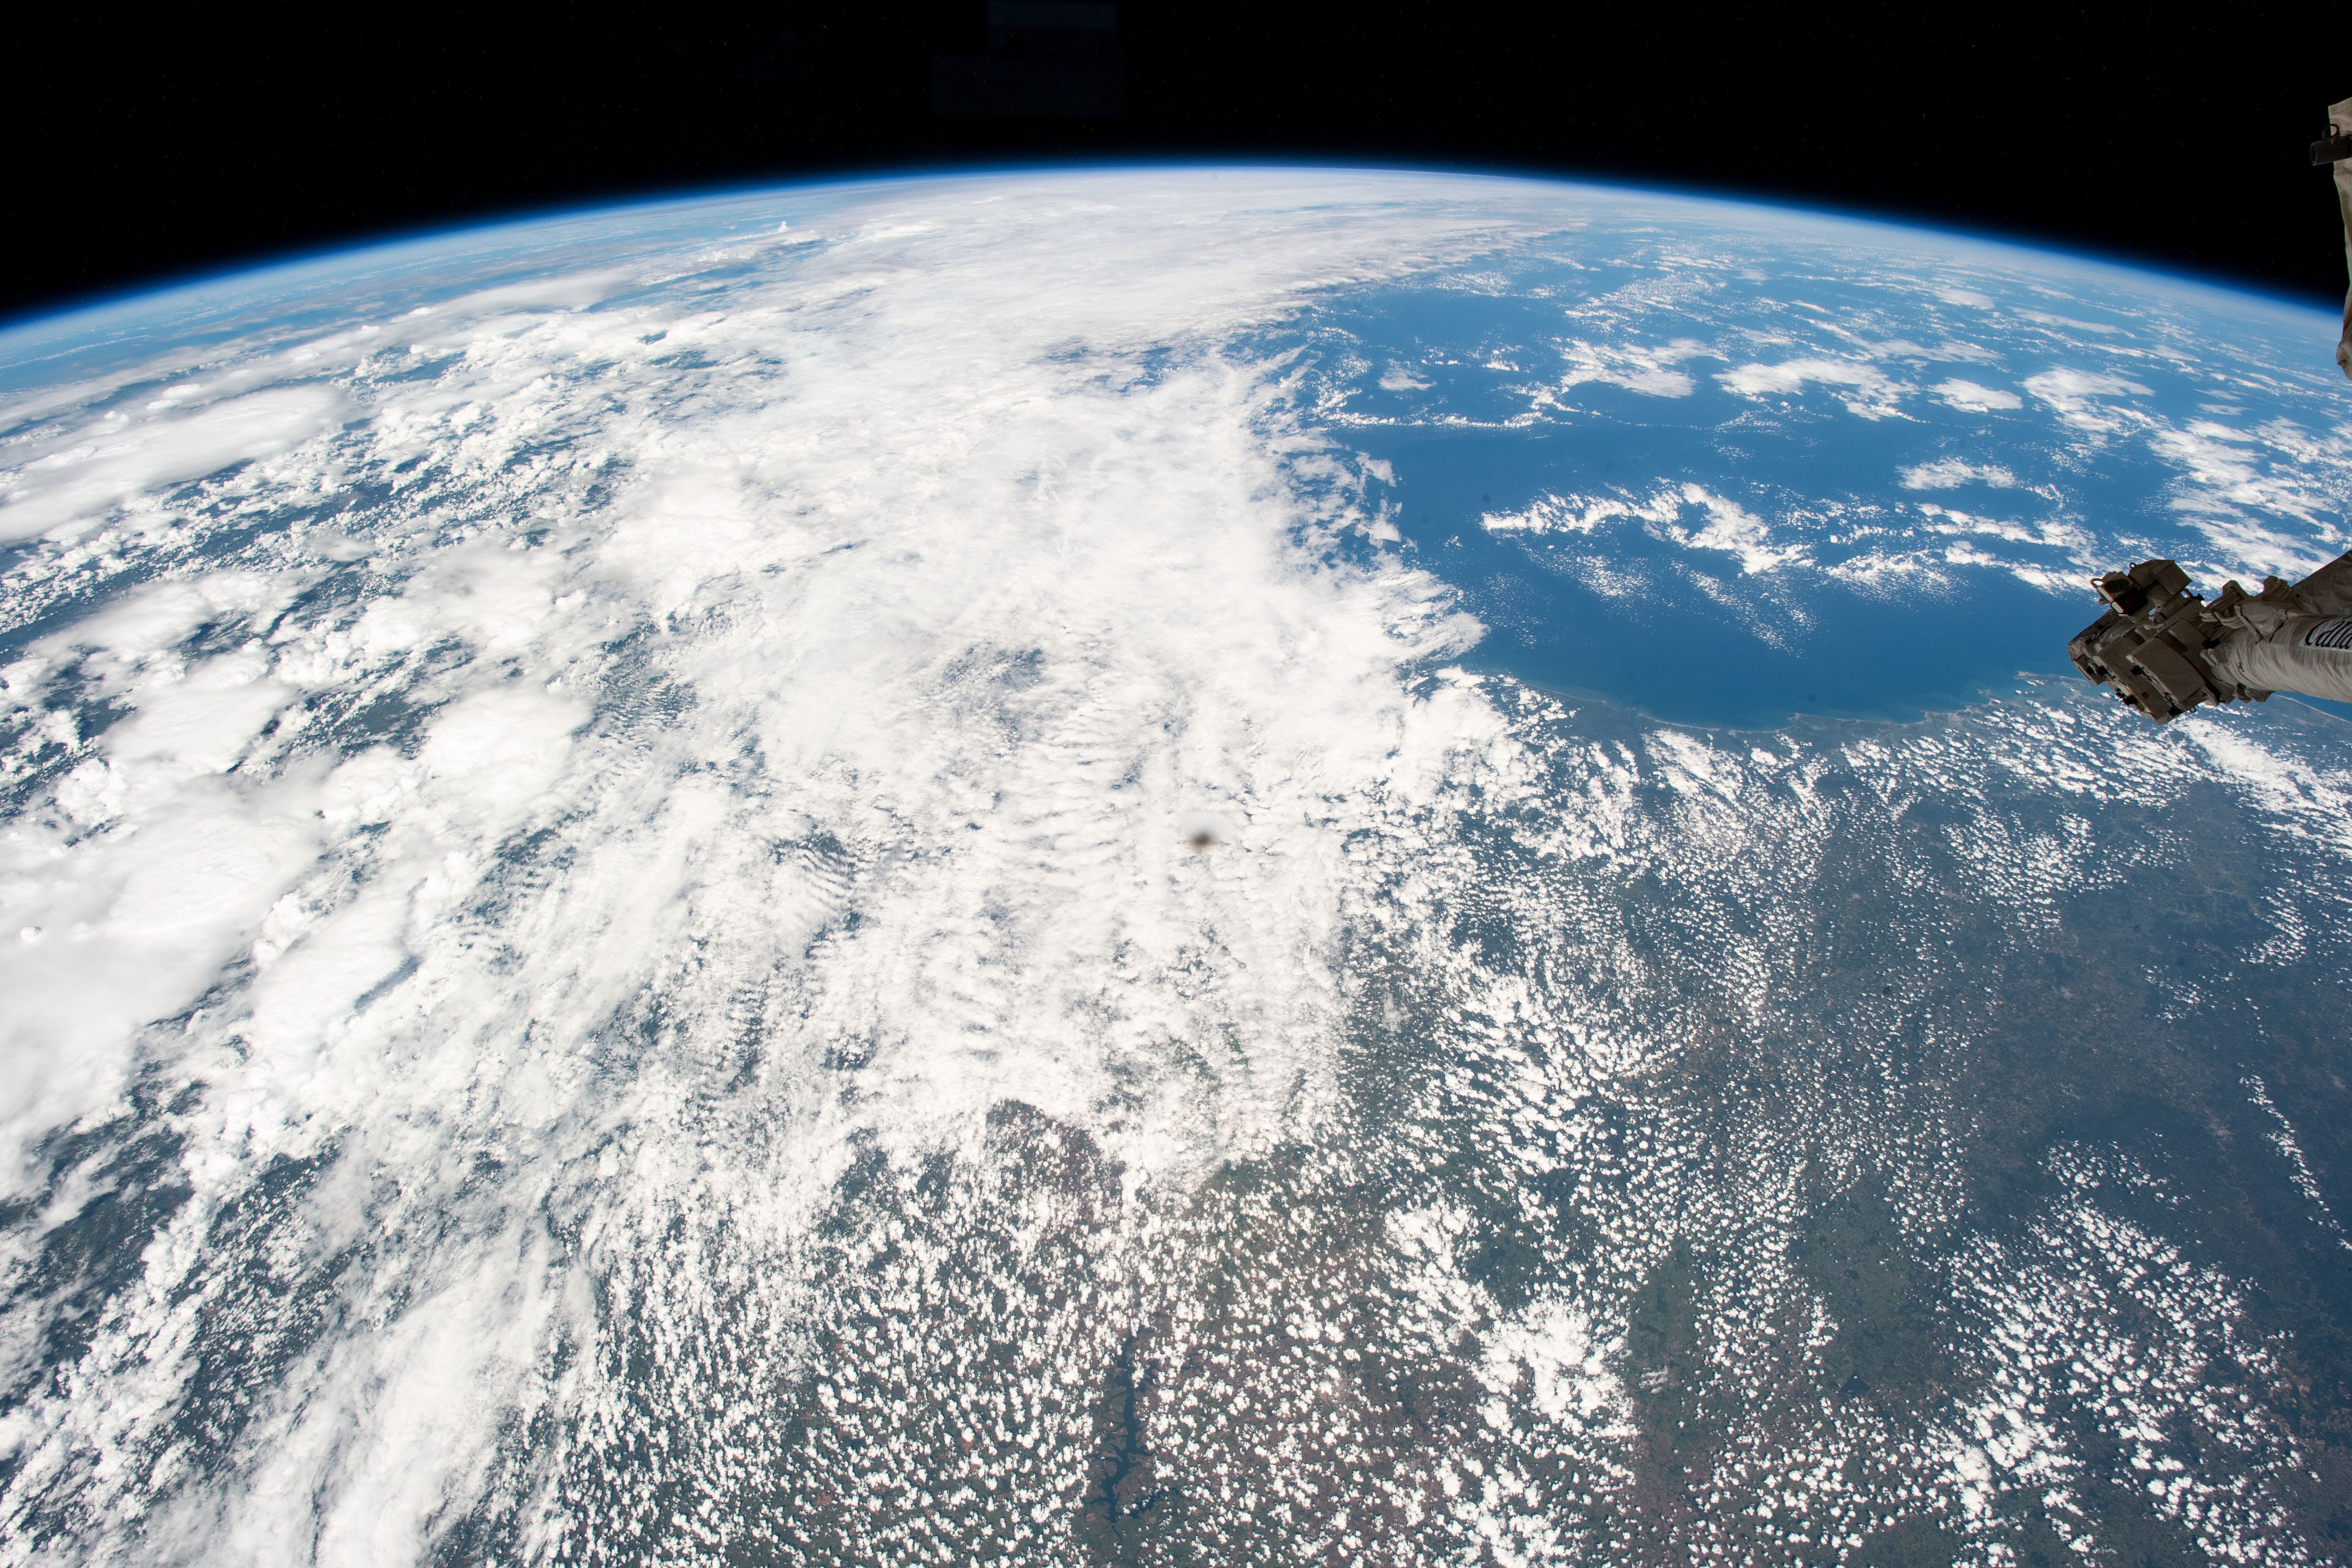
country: BRAZIL
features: ATLANTIC OCEAN, SOUTH AMERICA
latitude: -21.0
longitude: -45.5
